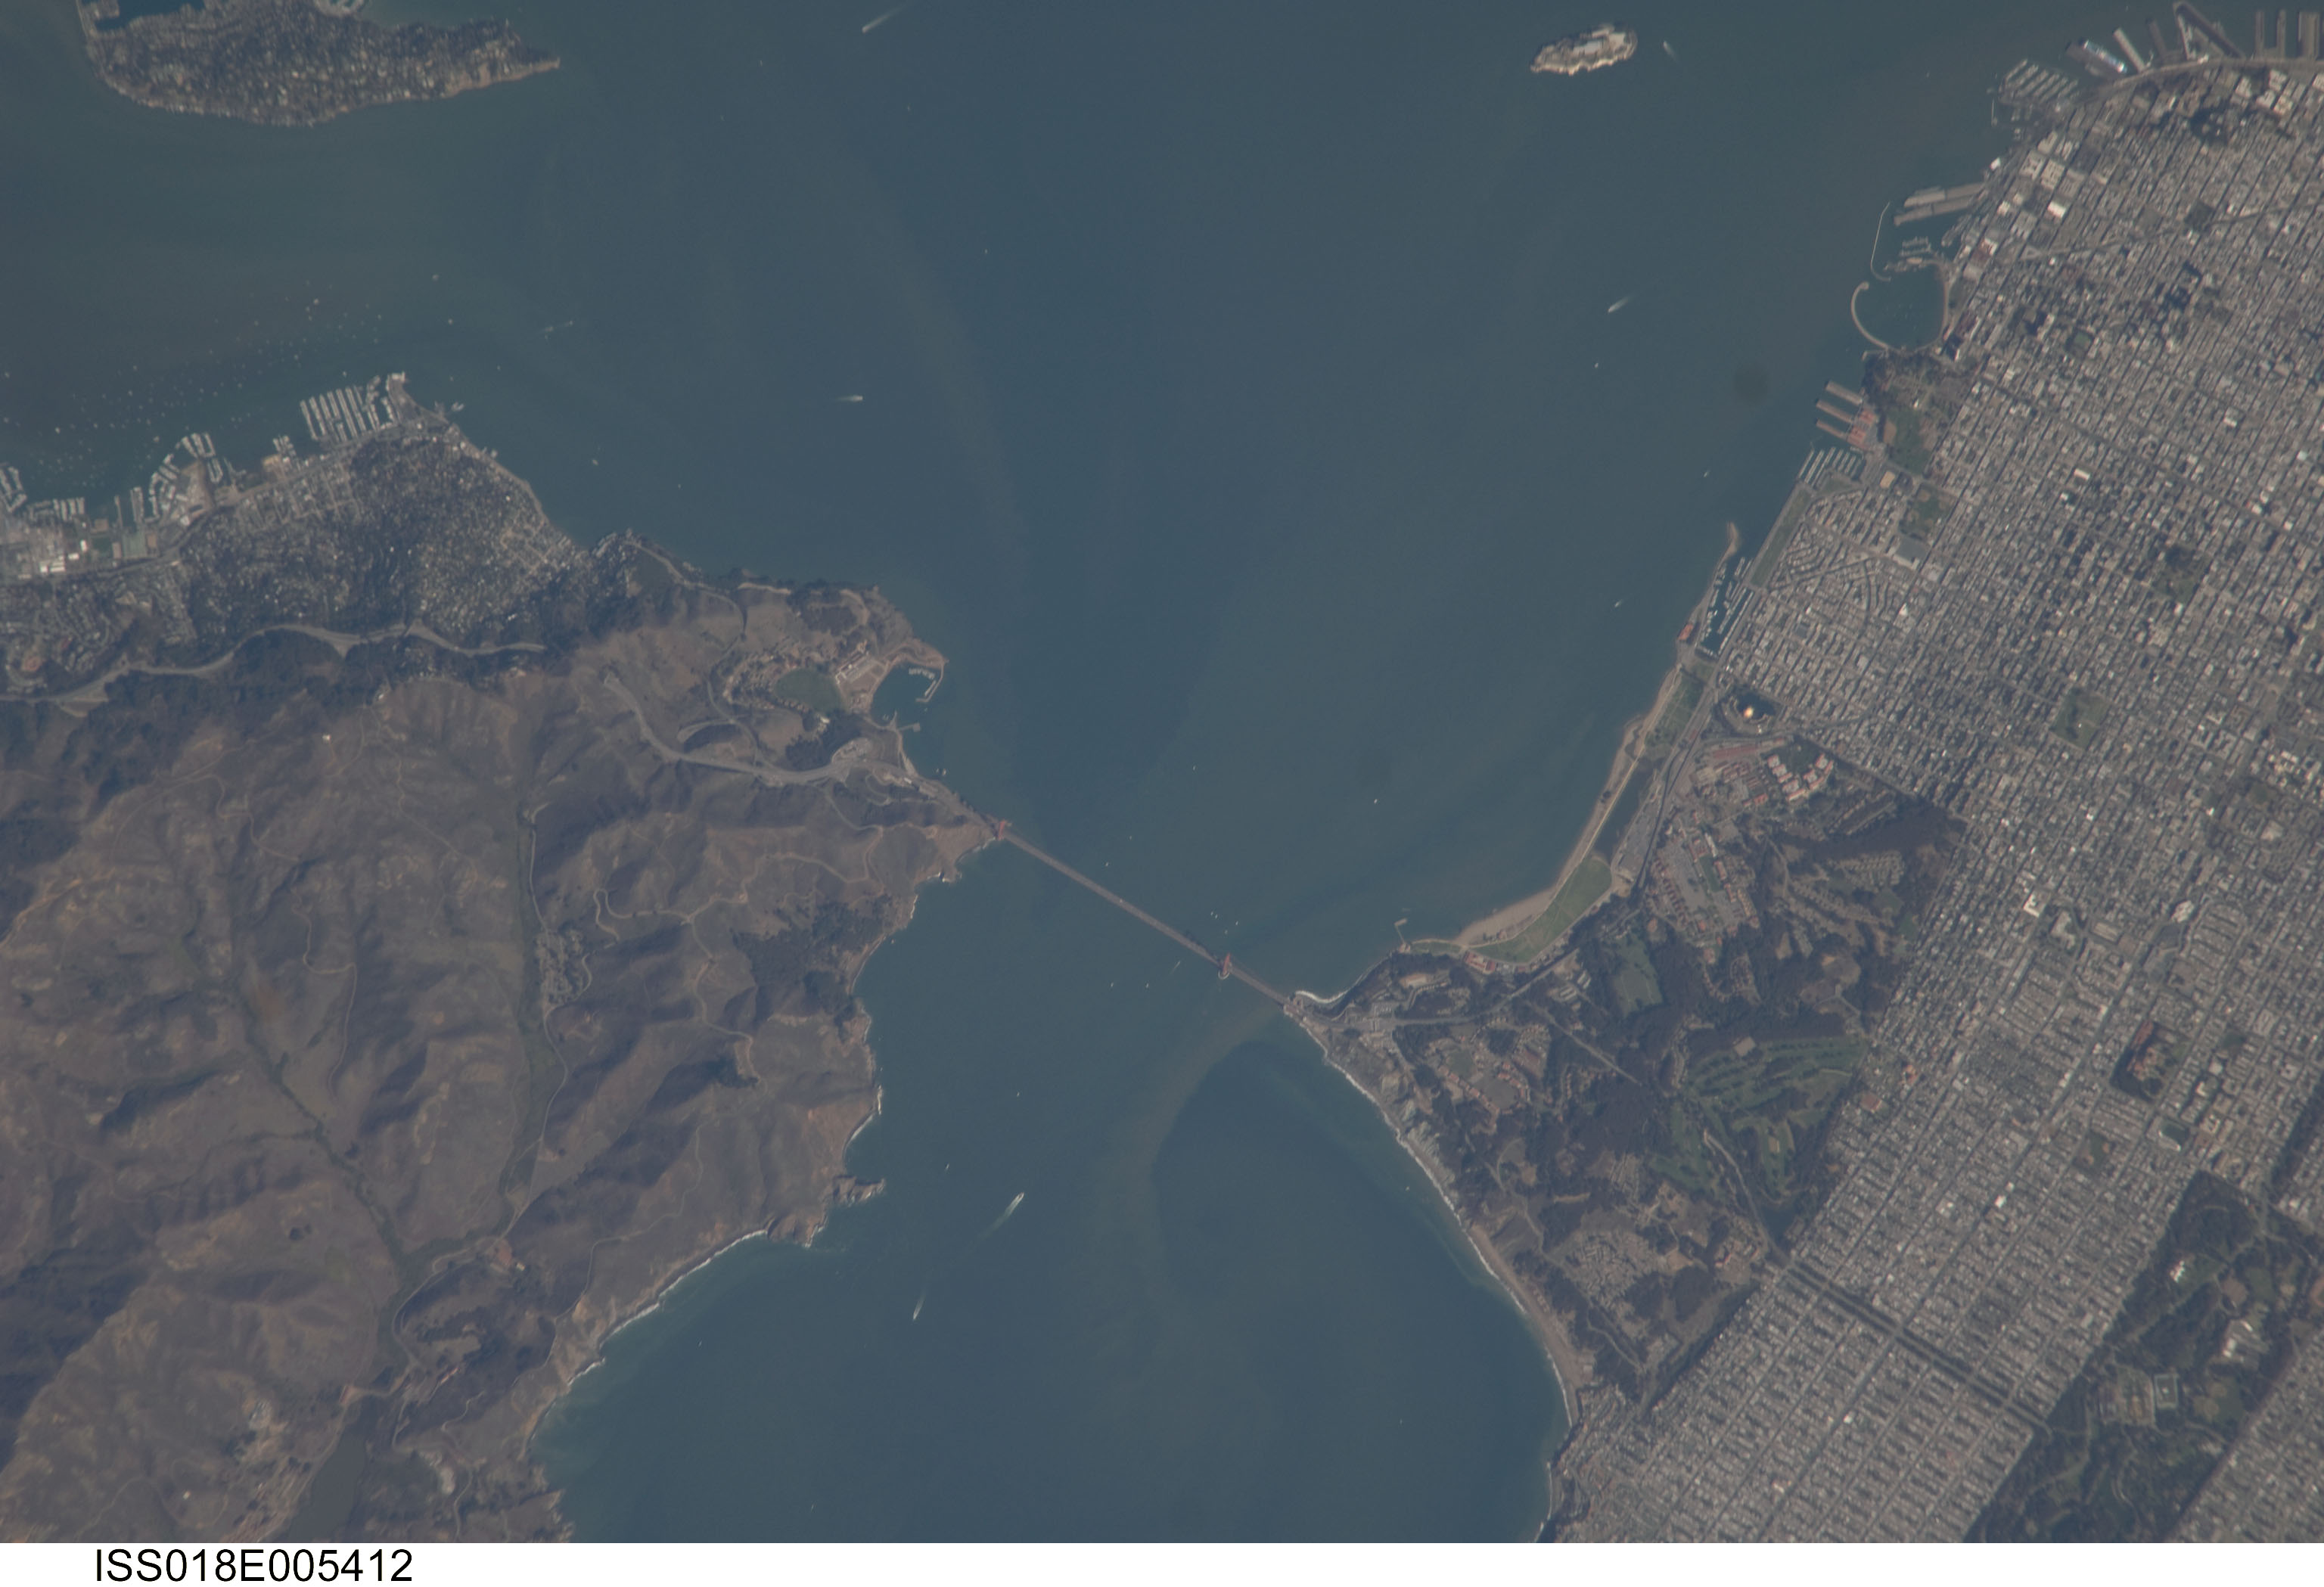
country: USA-CALIFORNIA
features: SAN FRANCISCO, BAY, MARIN PENINSULA
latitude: 37.8
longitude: -122.5
